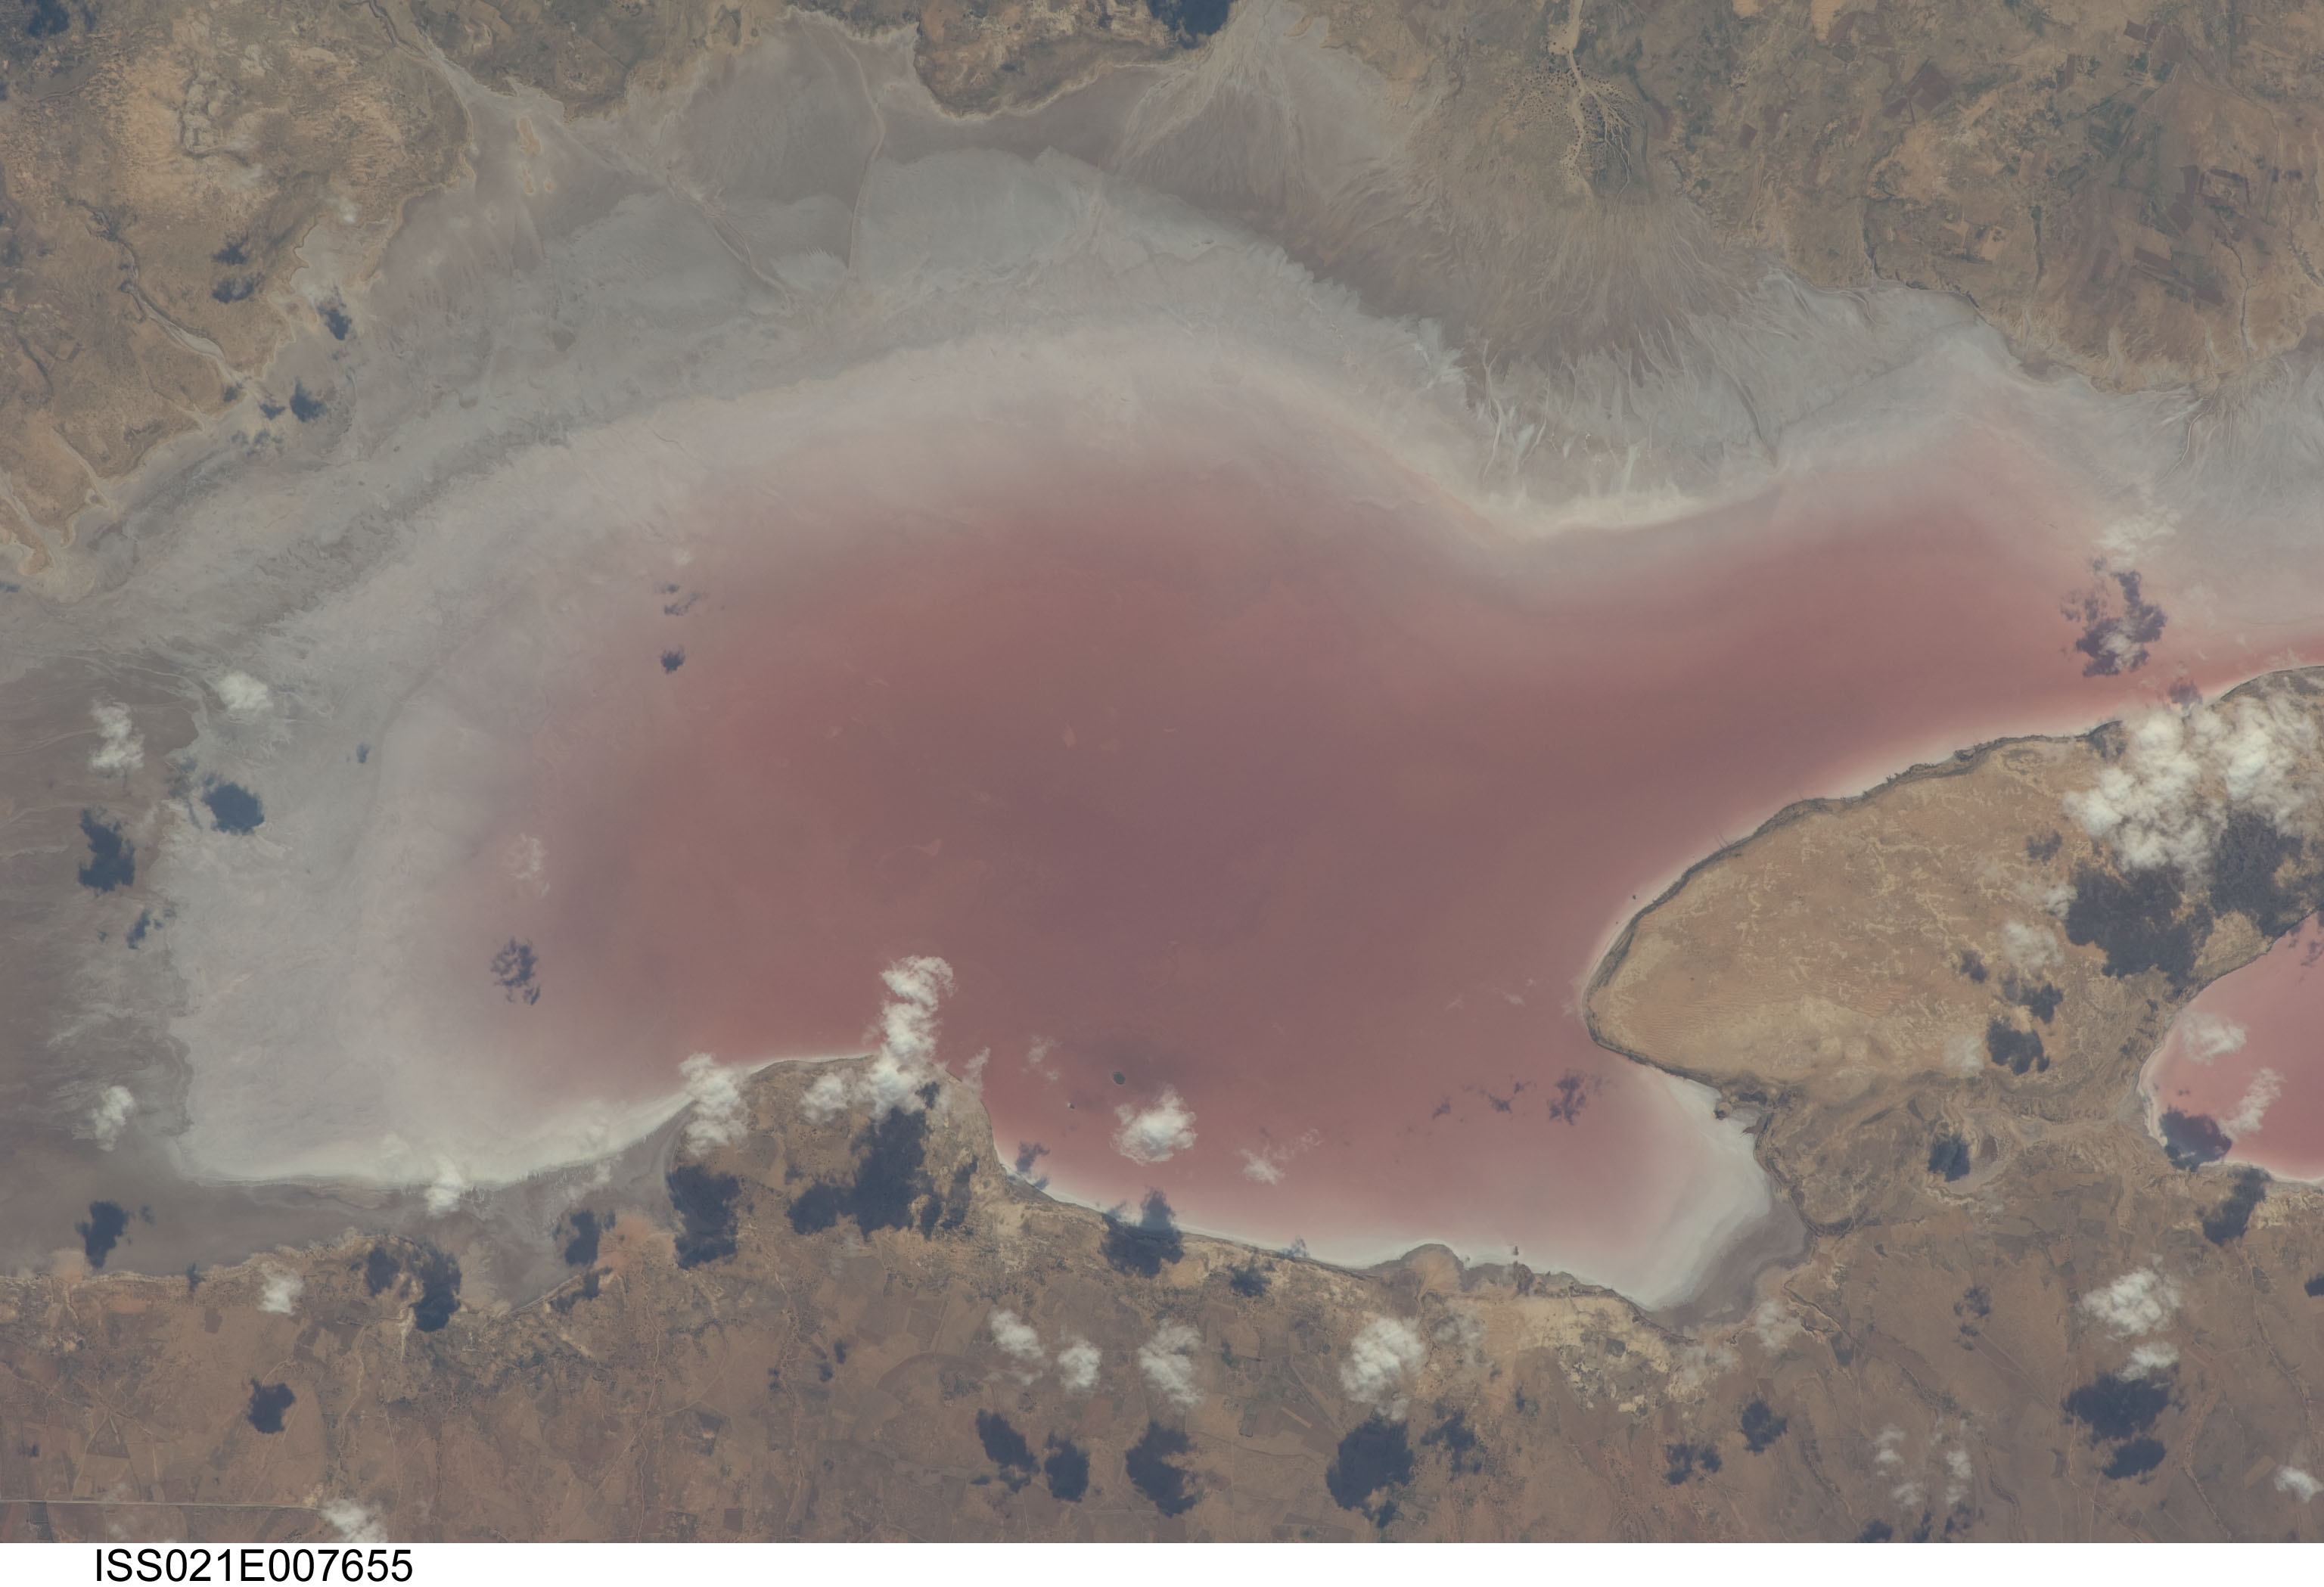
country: ALGERIA
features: ZAAFRANE ALGERIA,ZAHREZ EL GHARBI,ALGERIA,EL KHACHA(SAND DUNE),CHOTT DE ZEHREZ GHARBI
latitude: 34.9
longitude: 2.8
